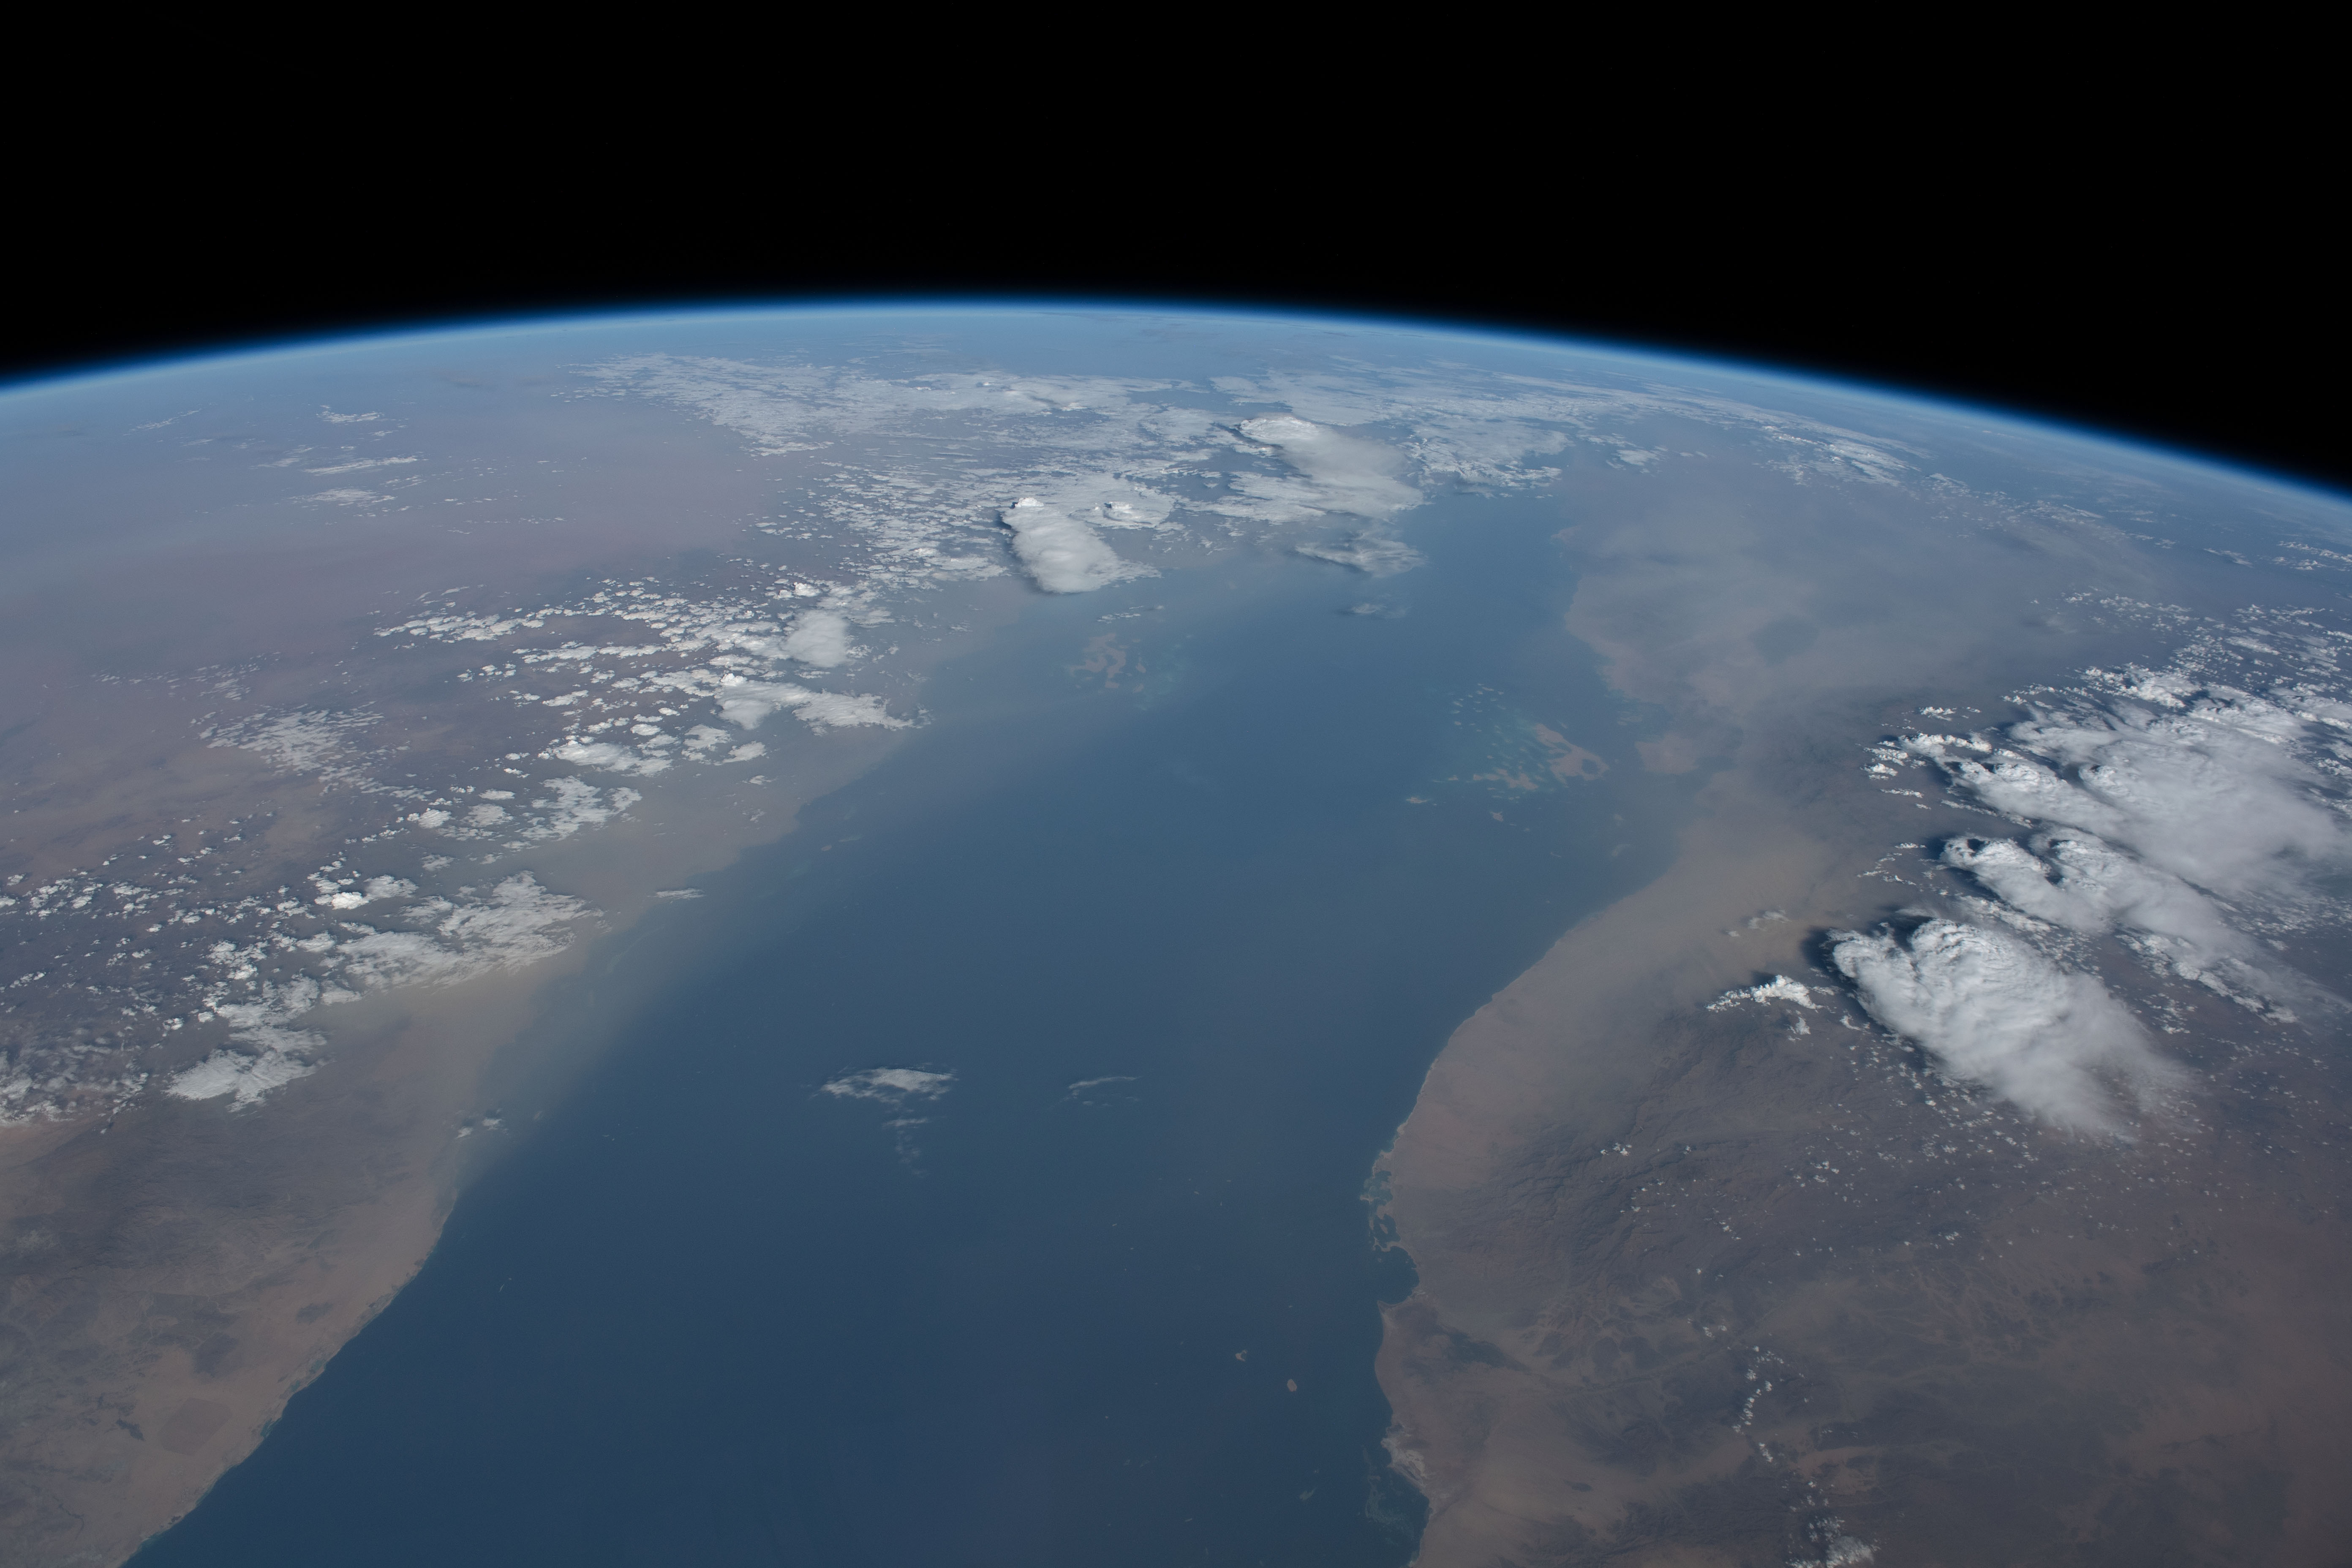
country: ERITREA
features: YEMEN, RED SEA, DAHLAK MARINE NATIONAL PARK, FARASAN ISLAND MARINE SANCTUARY, JAZIRAT JABAL ZAQAR, JABAL ALSABAYA, SAUDI ARABIA, EARTH LIMB
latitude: 18.0
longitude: 40.0
